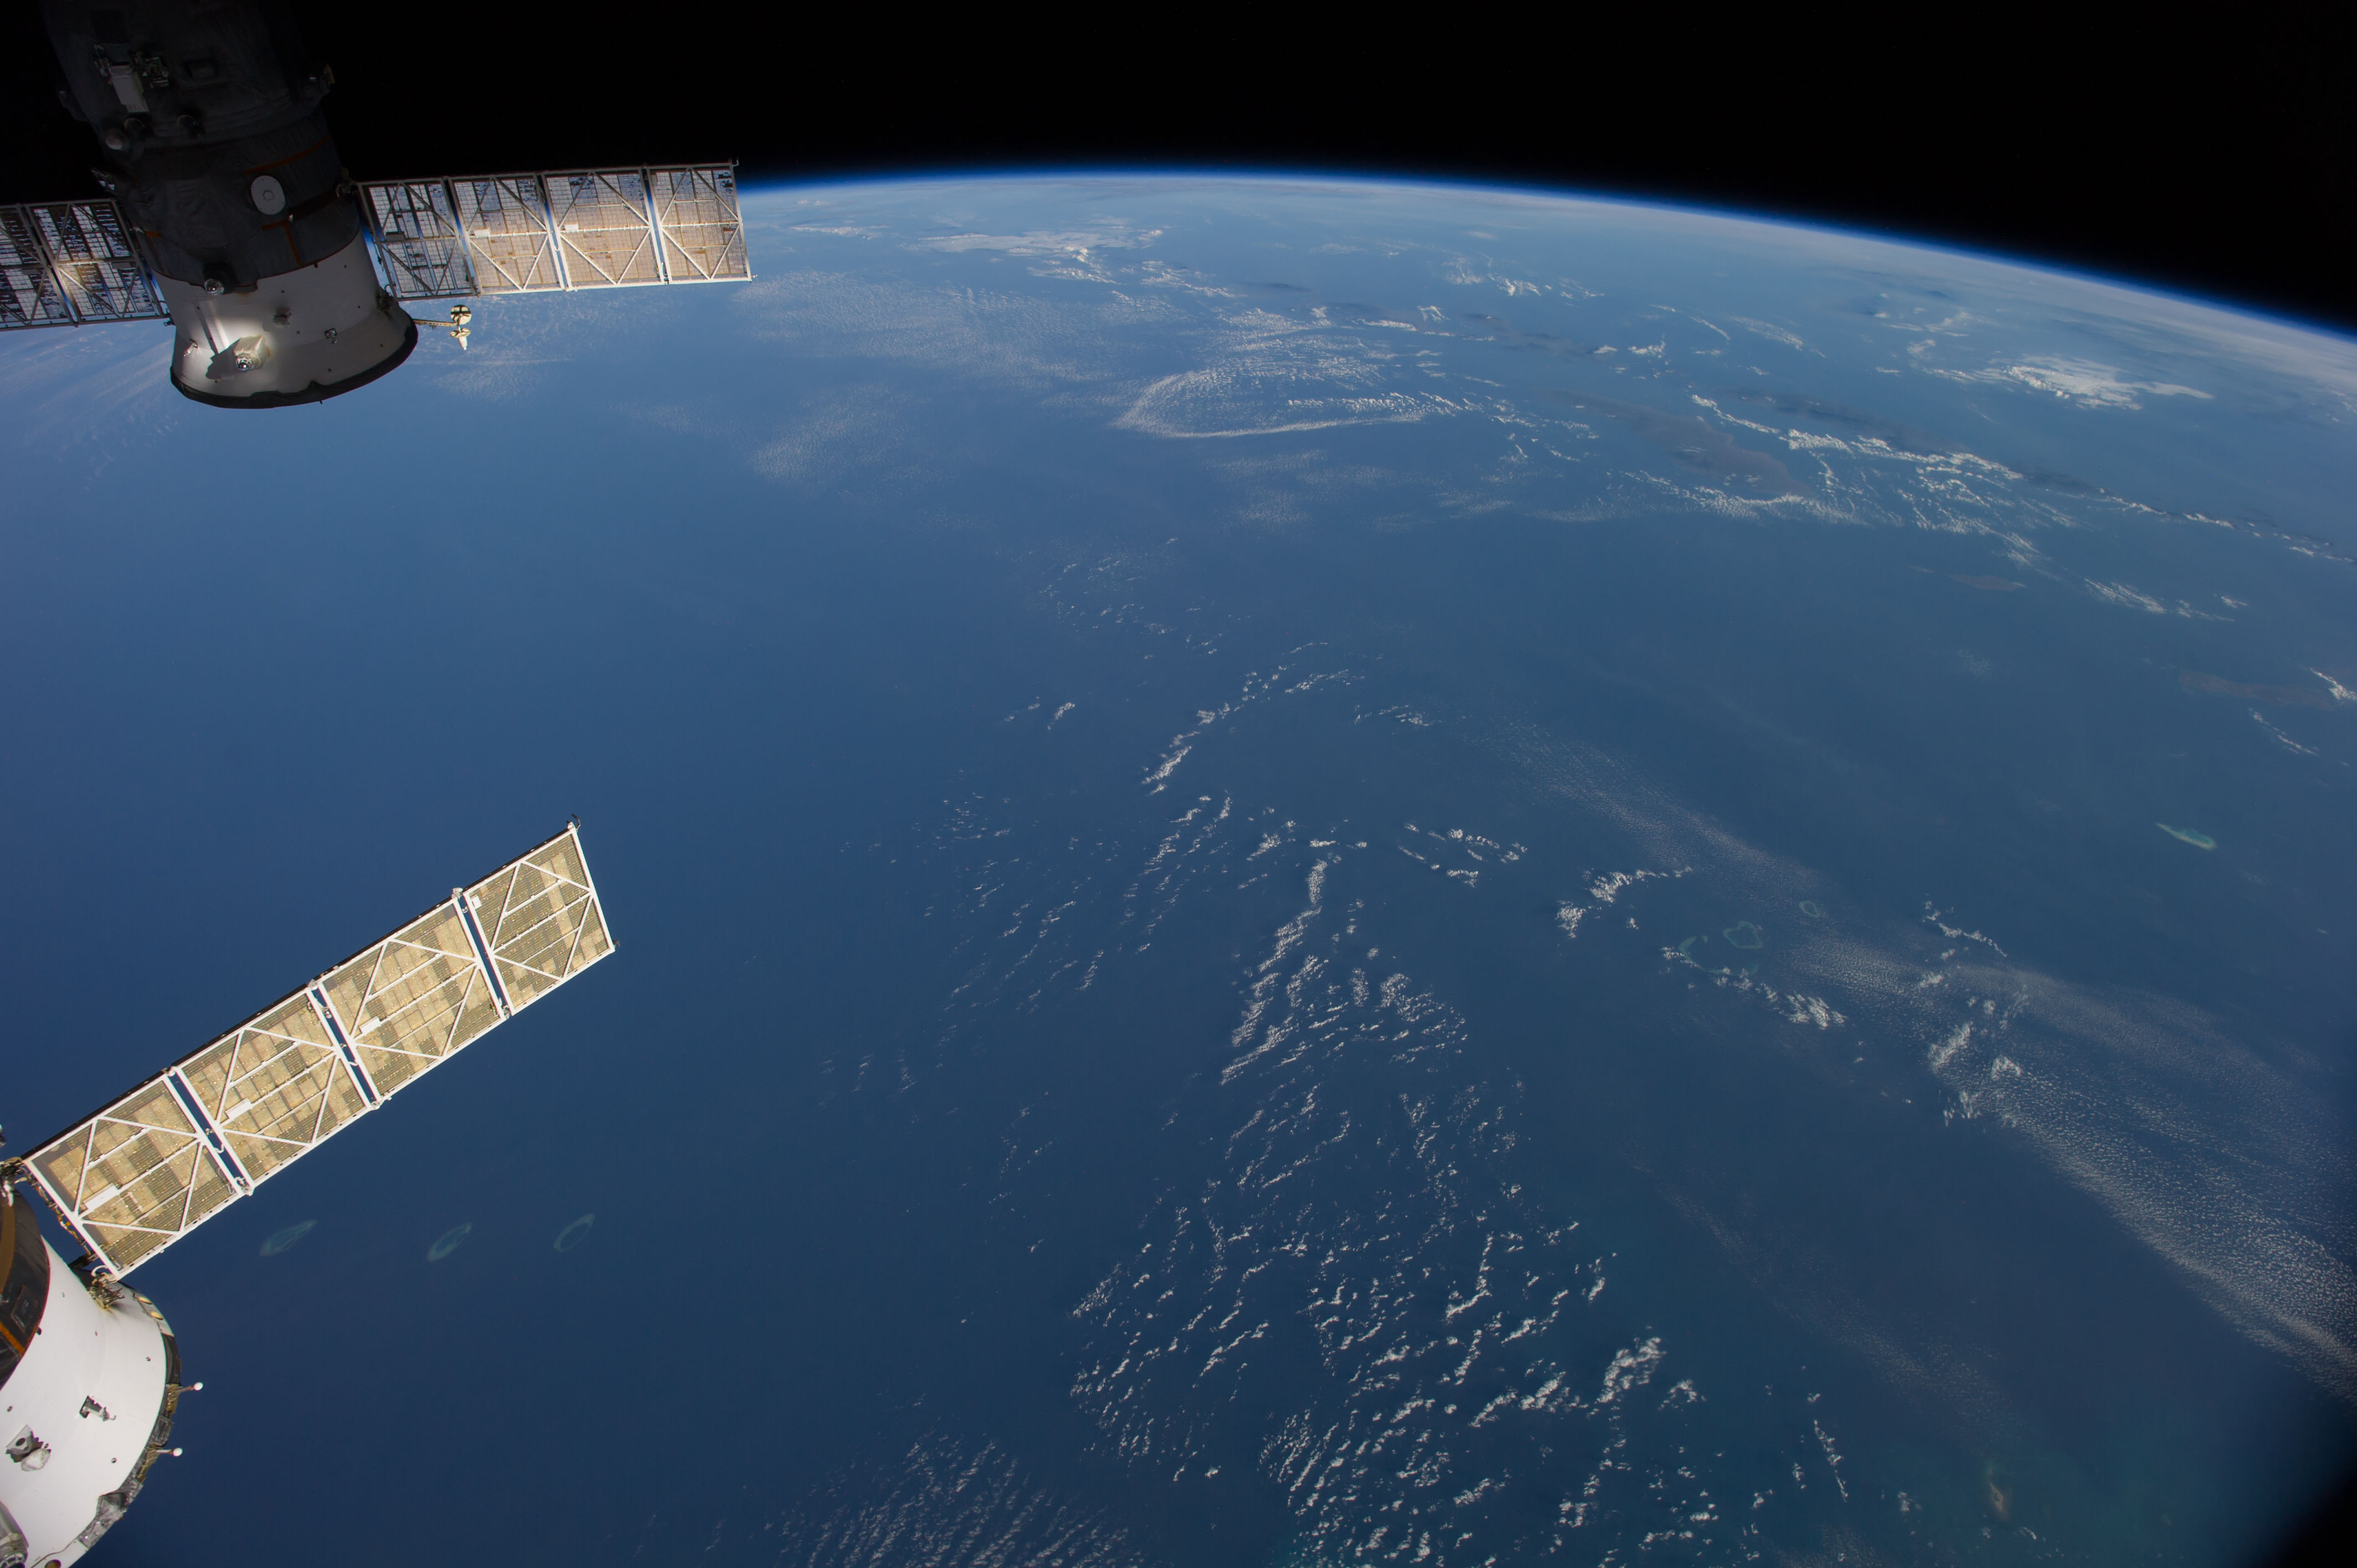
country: AUSTRALIA-WA
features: INDIAN O., JAVA S., BALI S., FLORES S., SAVU S., W. NUSA TENGGARA, E. NUSA TENGGARA, ATMOSPHERIC LIMB
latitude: -15.0
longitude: 117.5
